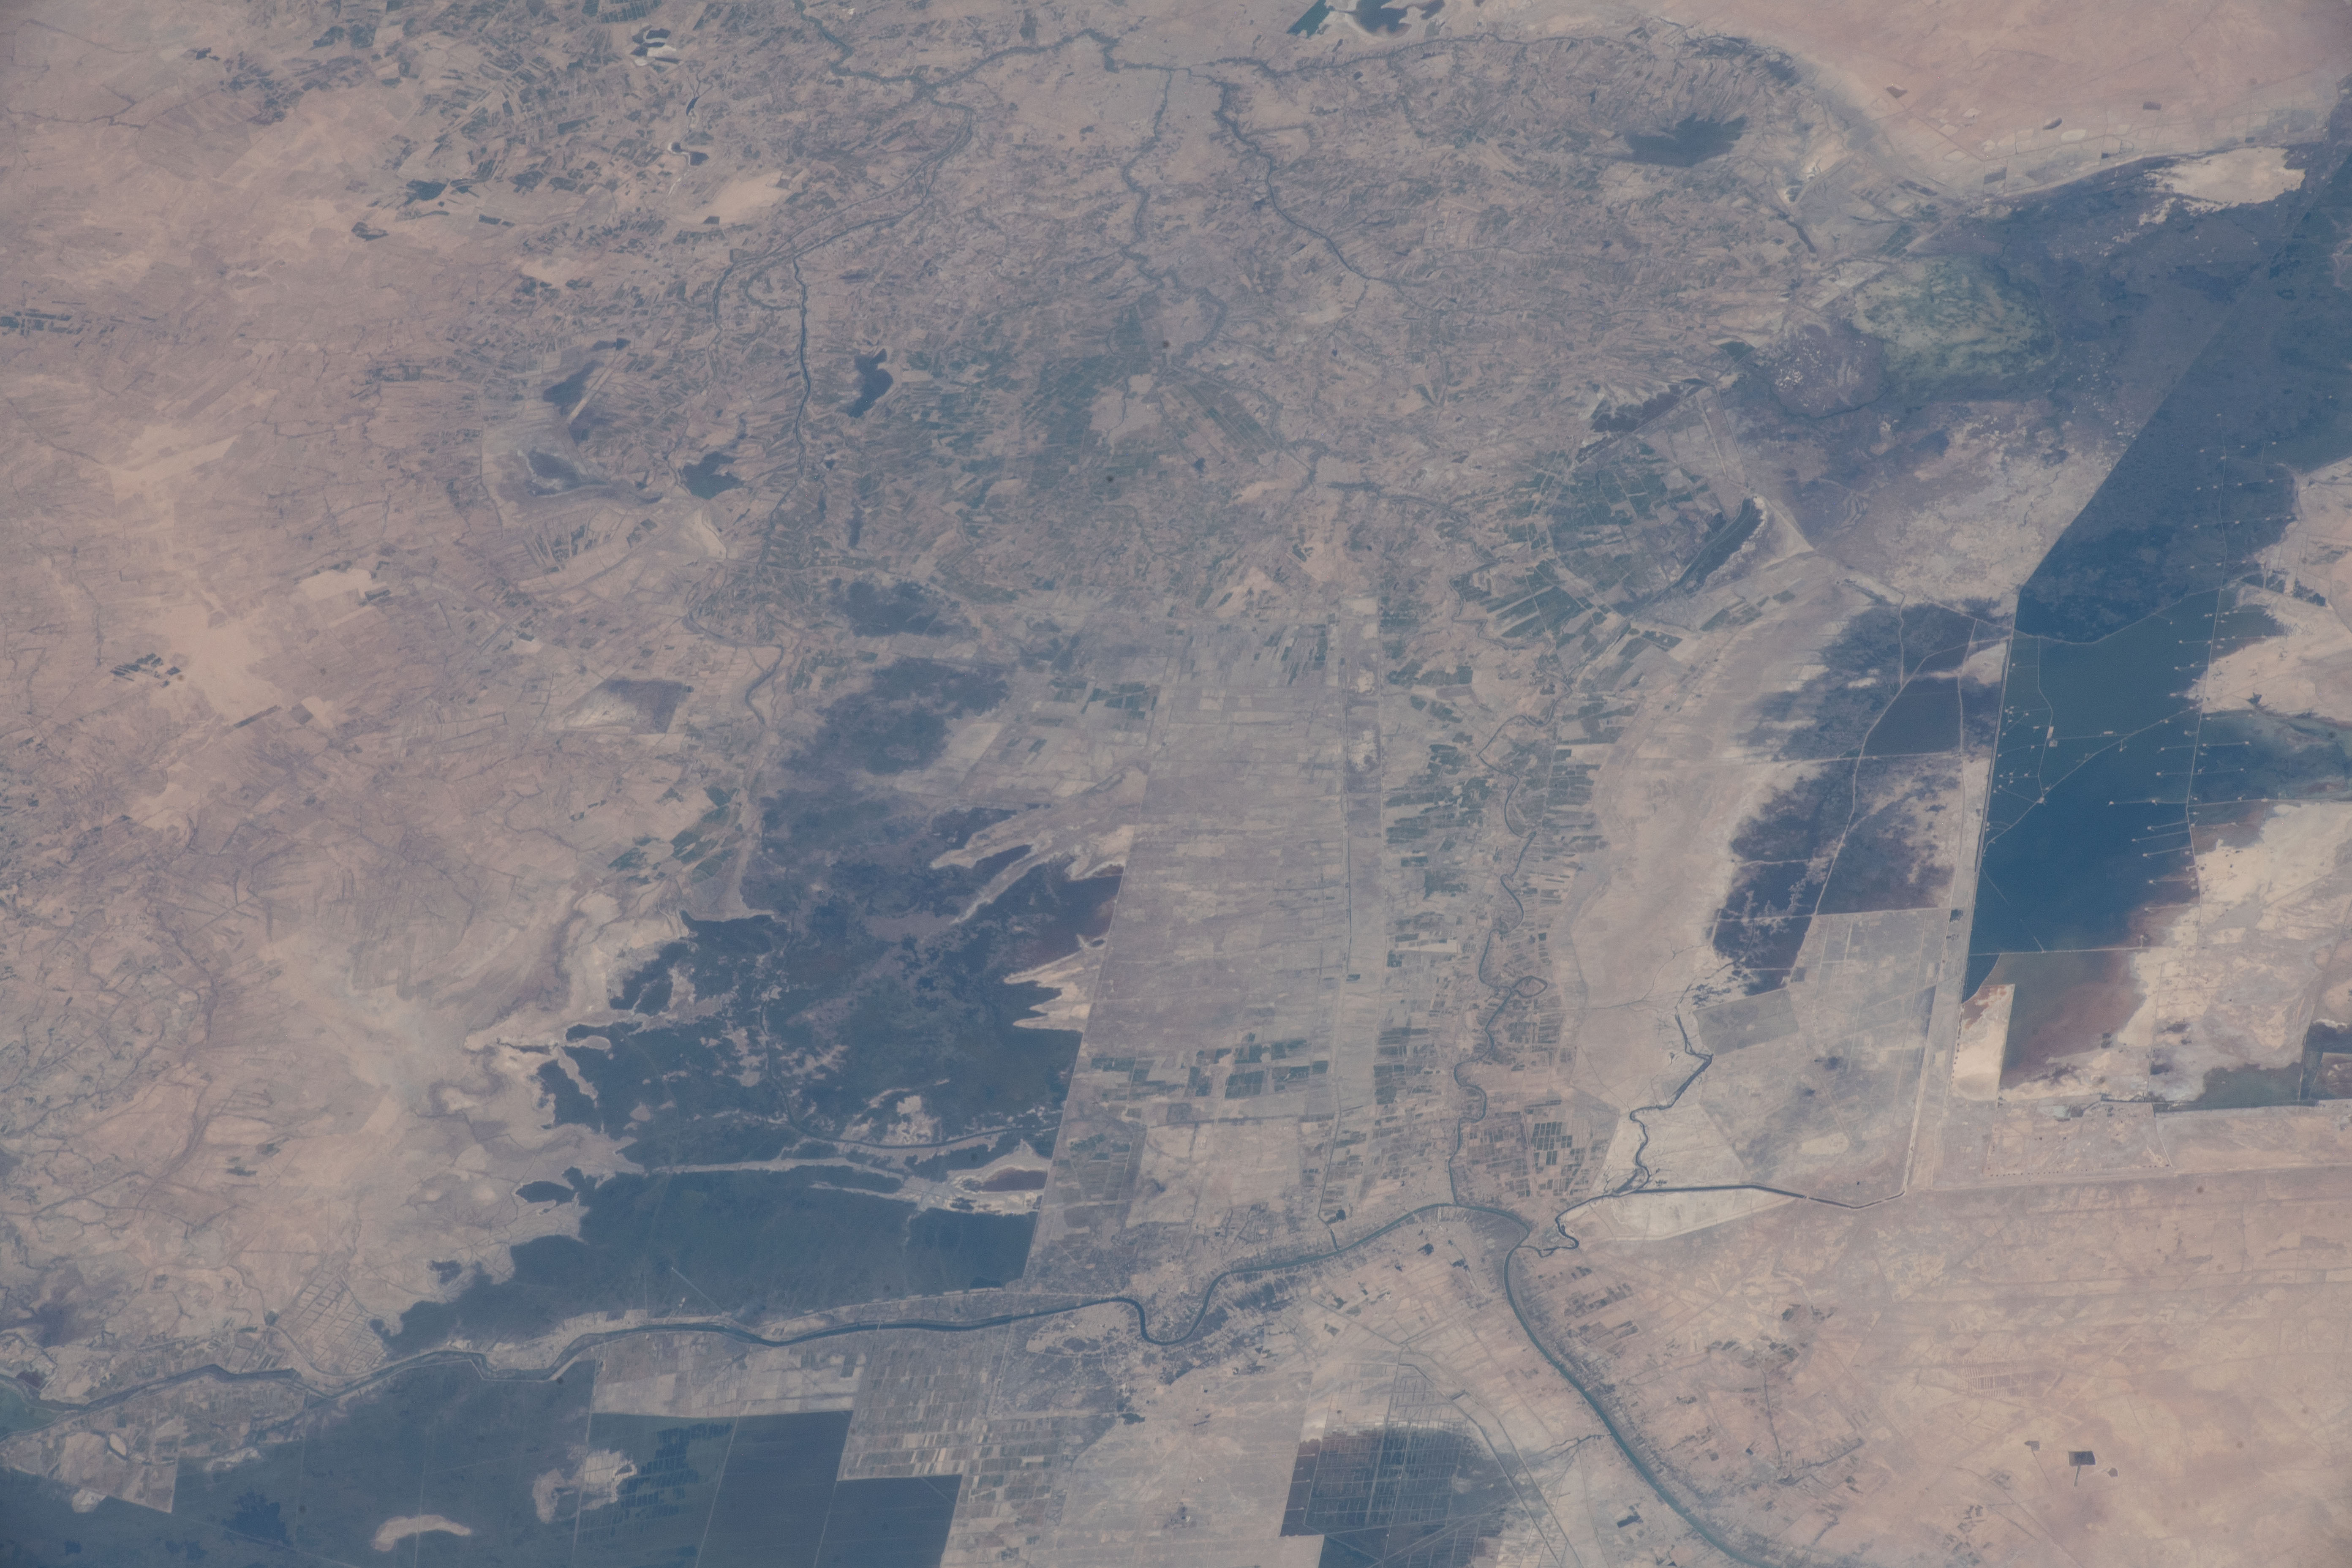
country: IRAQ
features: EUPHRATES RIVER,IRAQ
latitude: 31.3
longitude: 47.2
